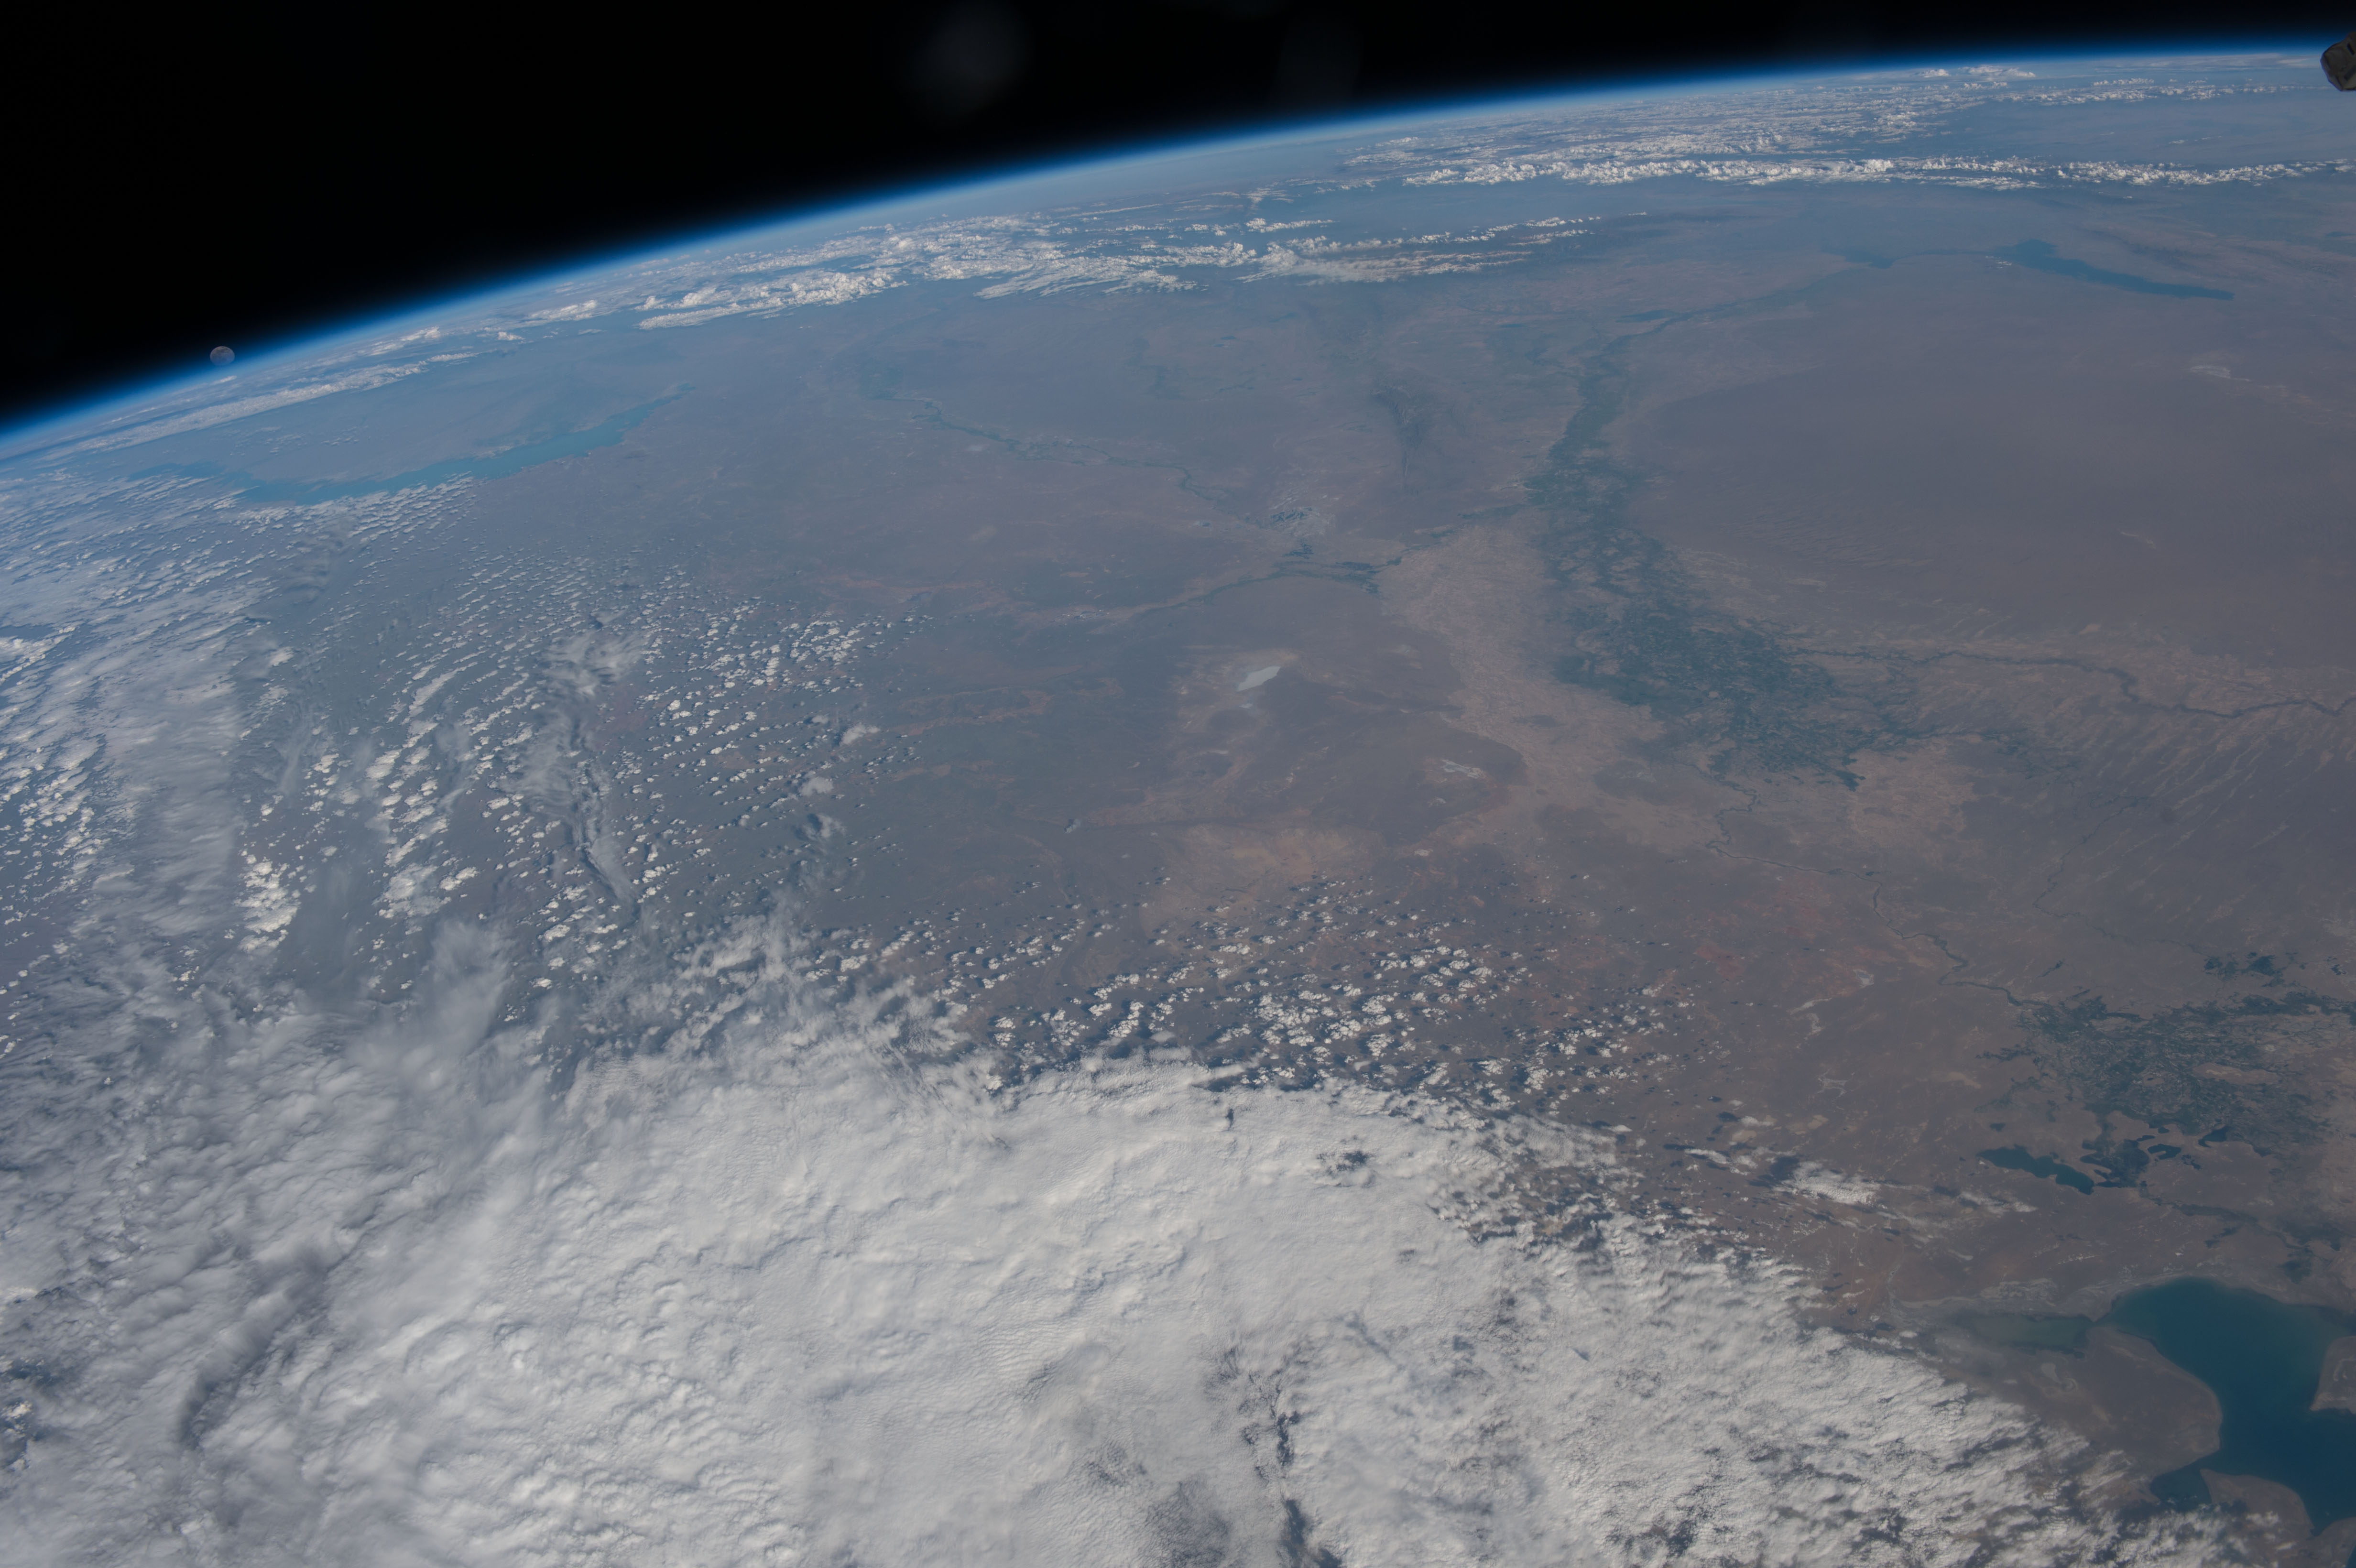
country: KAZAKHSTAN
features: LAKE BALKHASH, BETPAQDALA DESERT, AYDAR LAKE, ARAL SEA, KARAGANDY, KYZYLORDA, QIZILQUM DESERT, ATMOSPHERIC LIMB
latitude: 46.0
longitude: 66.0
